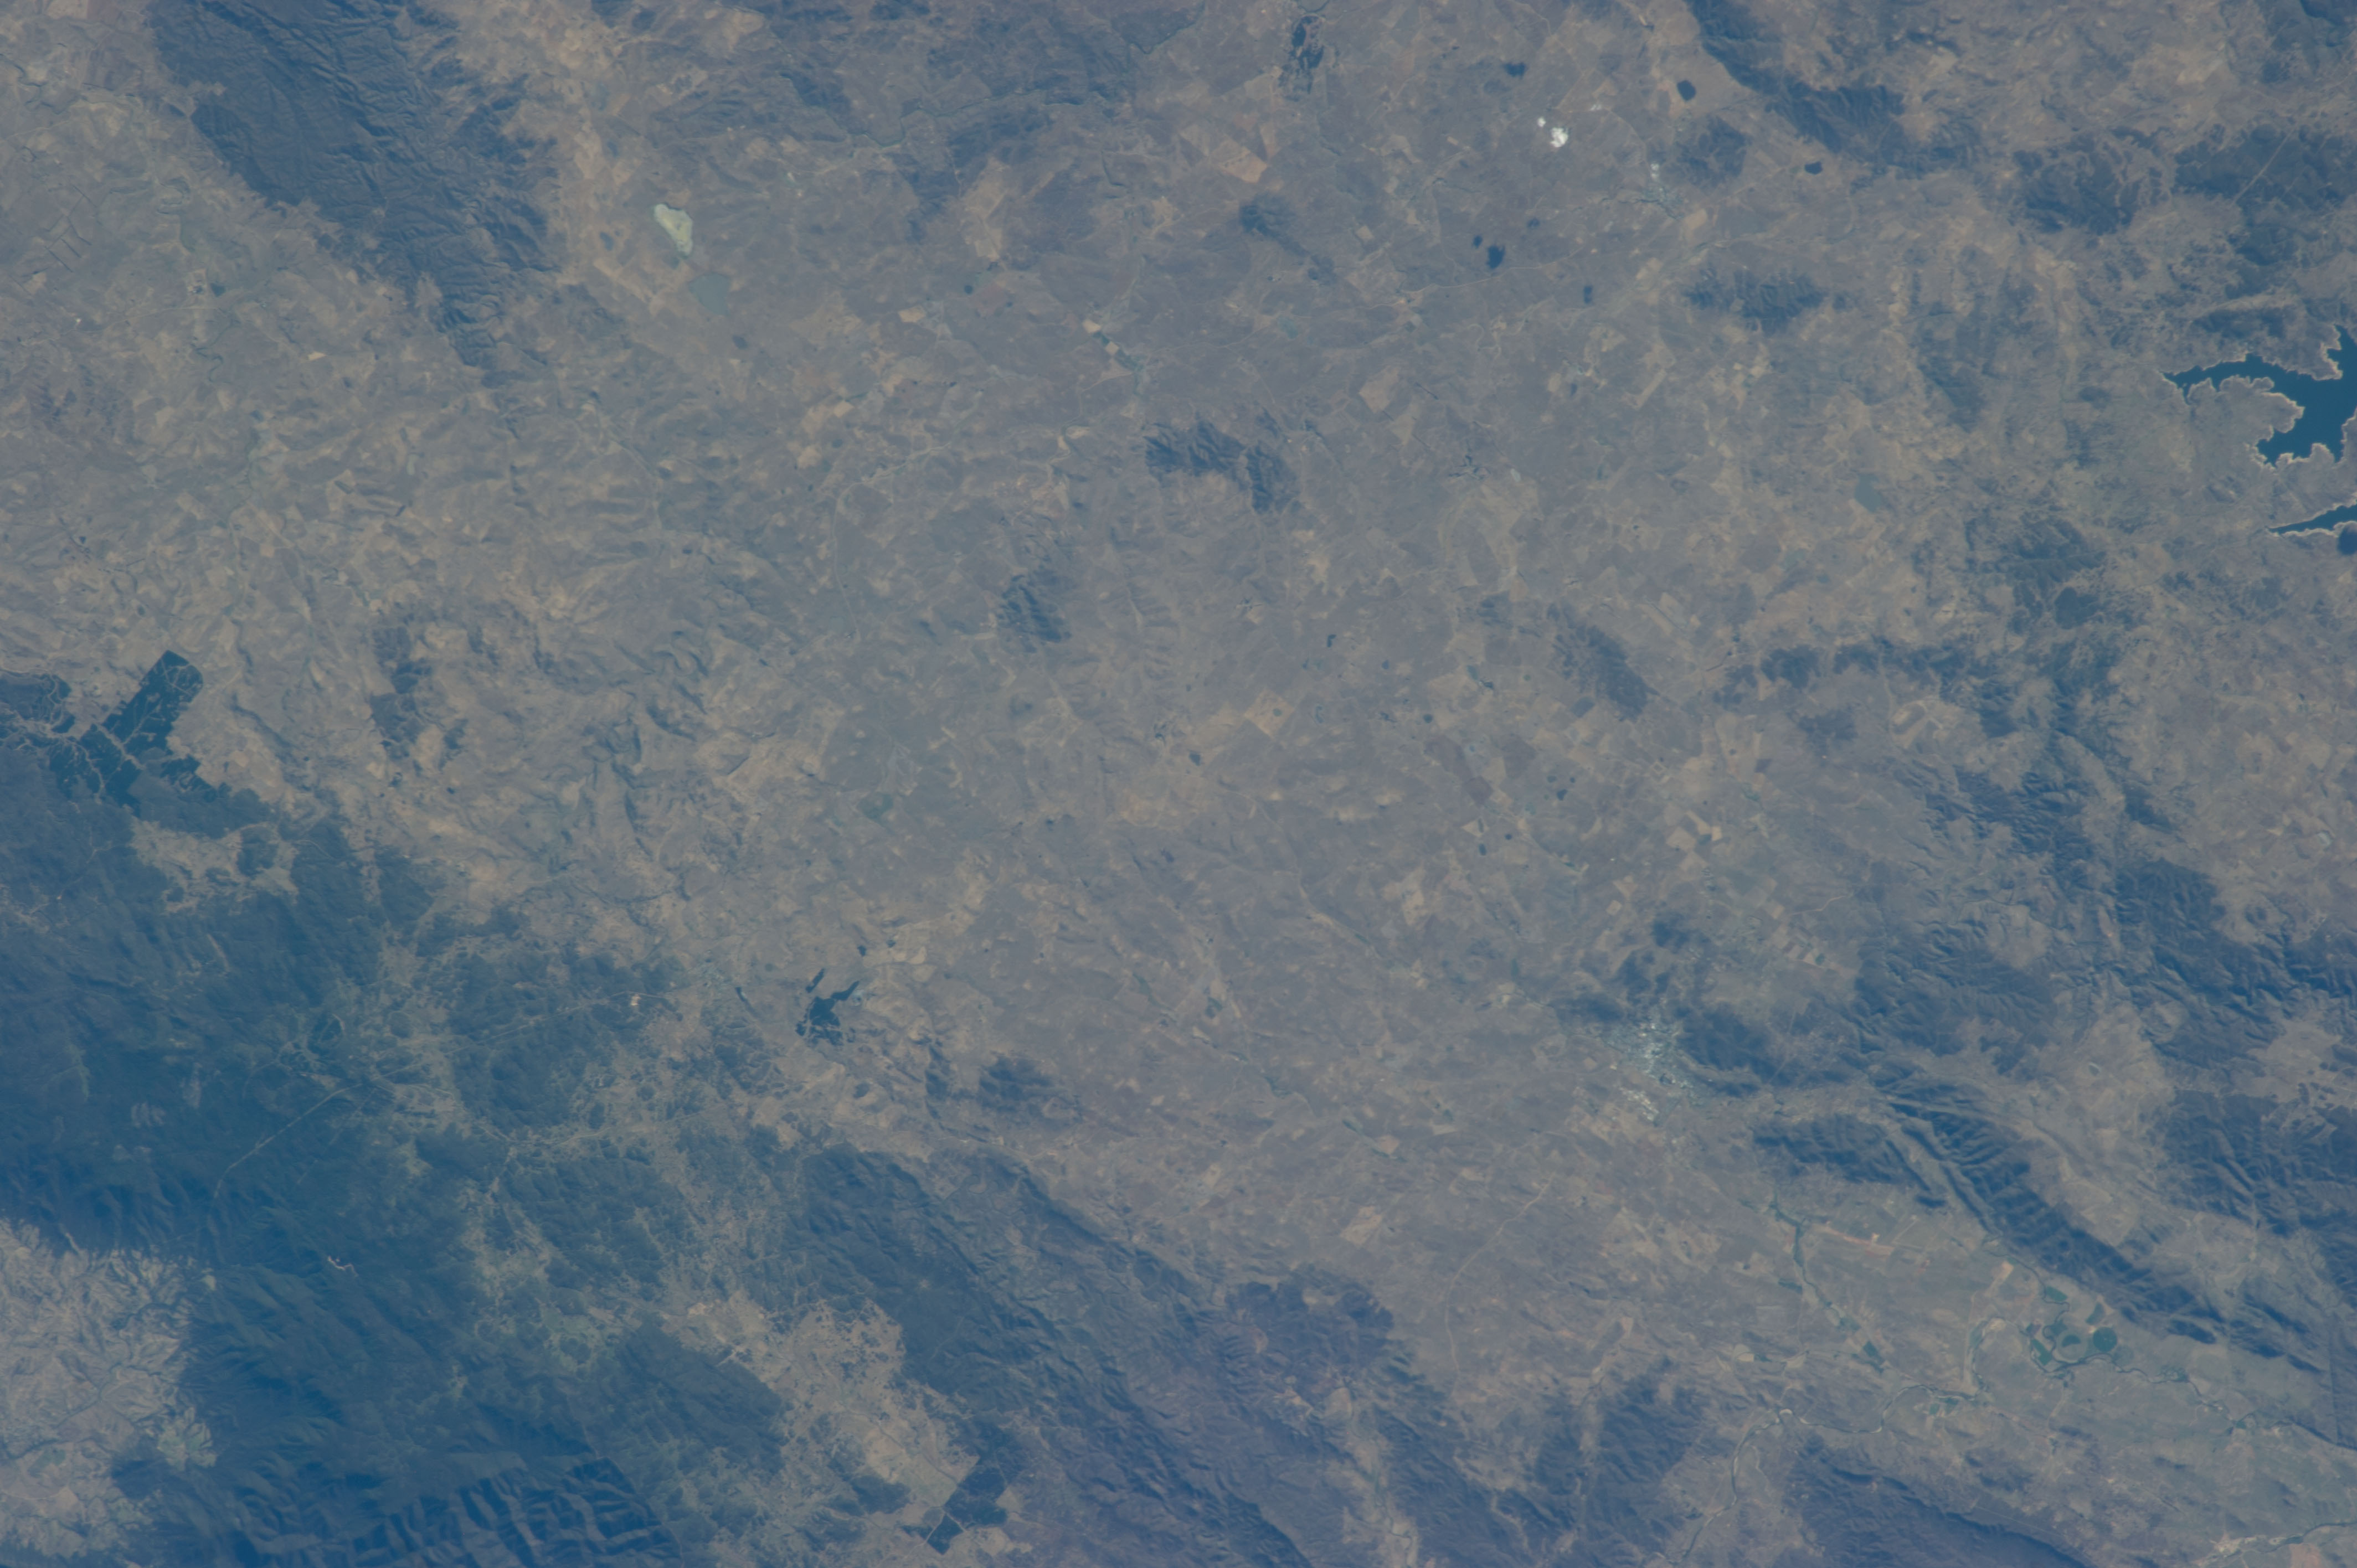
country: AUSTRALIA-NSW
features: AUSTRALIAN ALPS MTS., L. EUCUMBENE, COOMA
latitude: -36.3
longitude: 149.2
